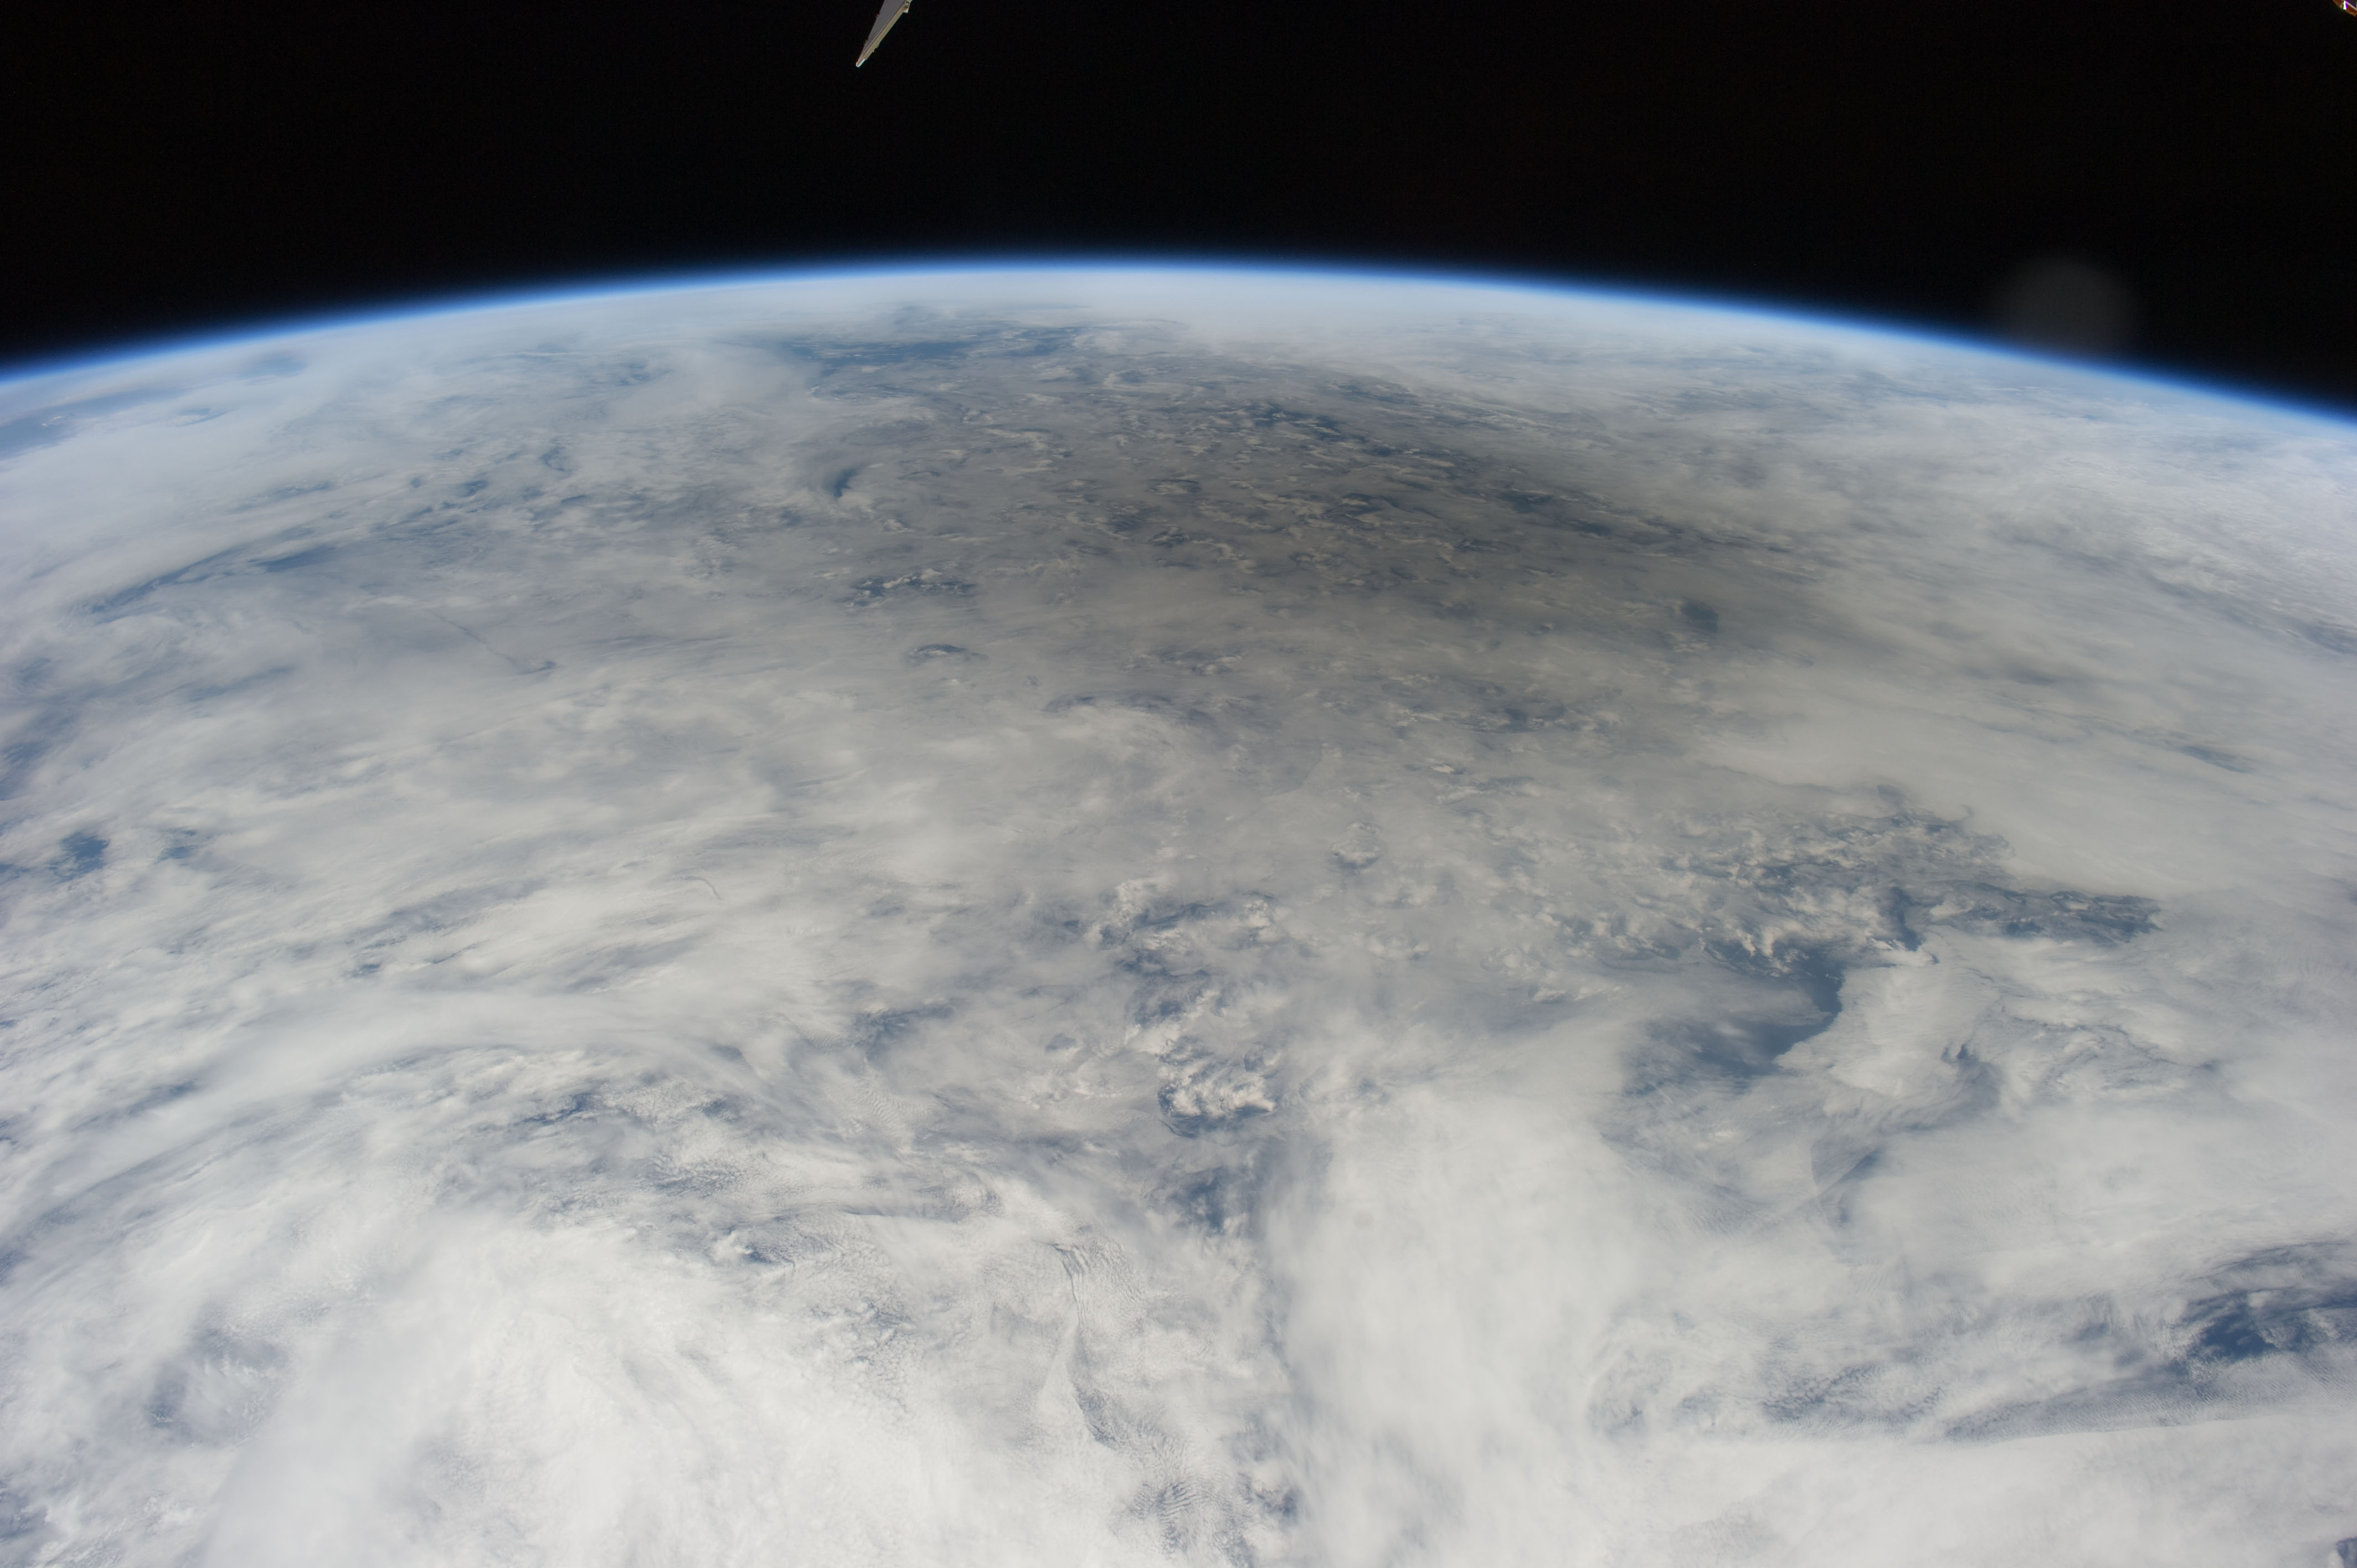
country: PACIFIC OCEAN
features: PAN-MOON SHADOW DURING SOLAR ECLIPSE
